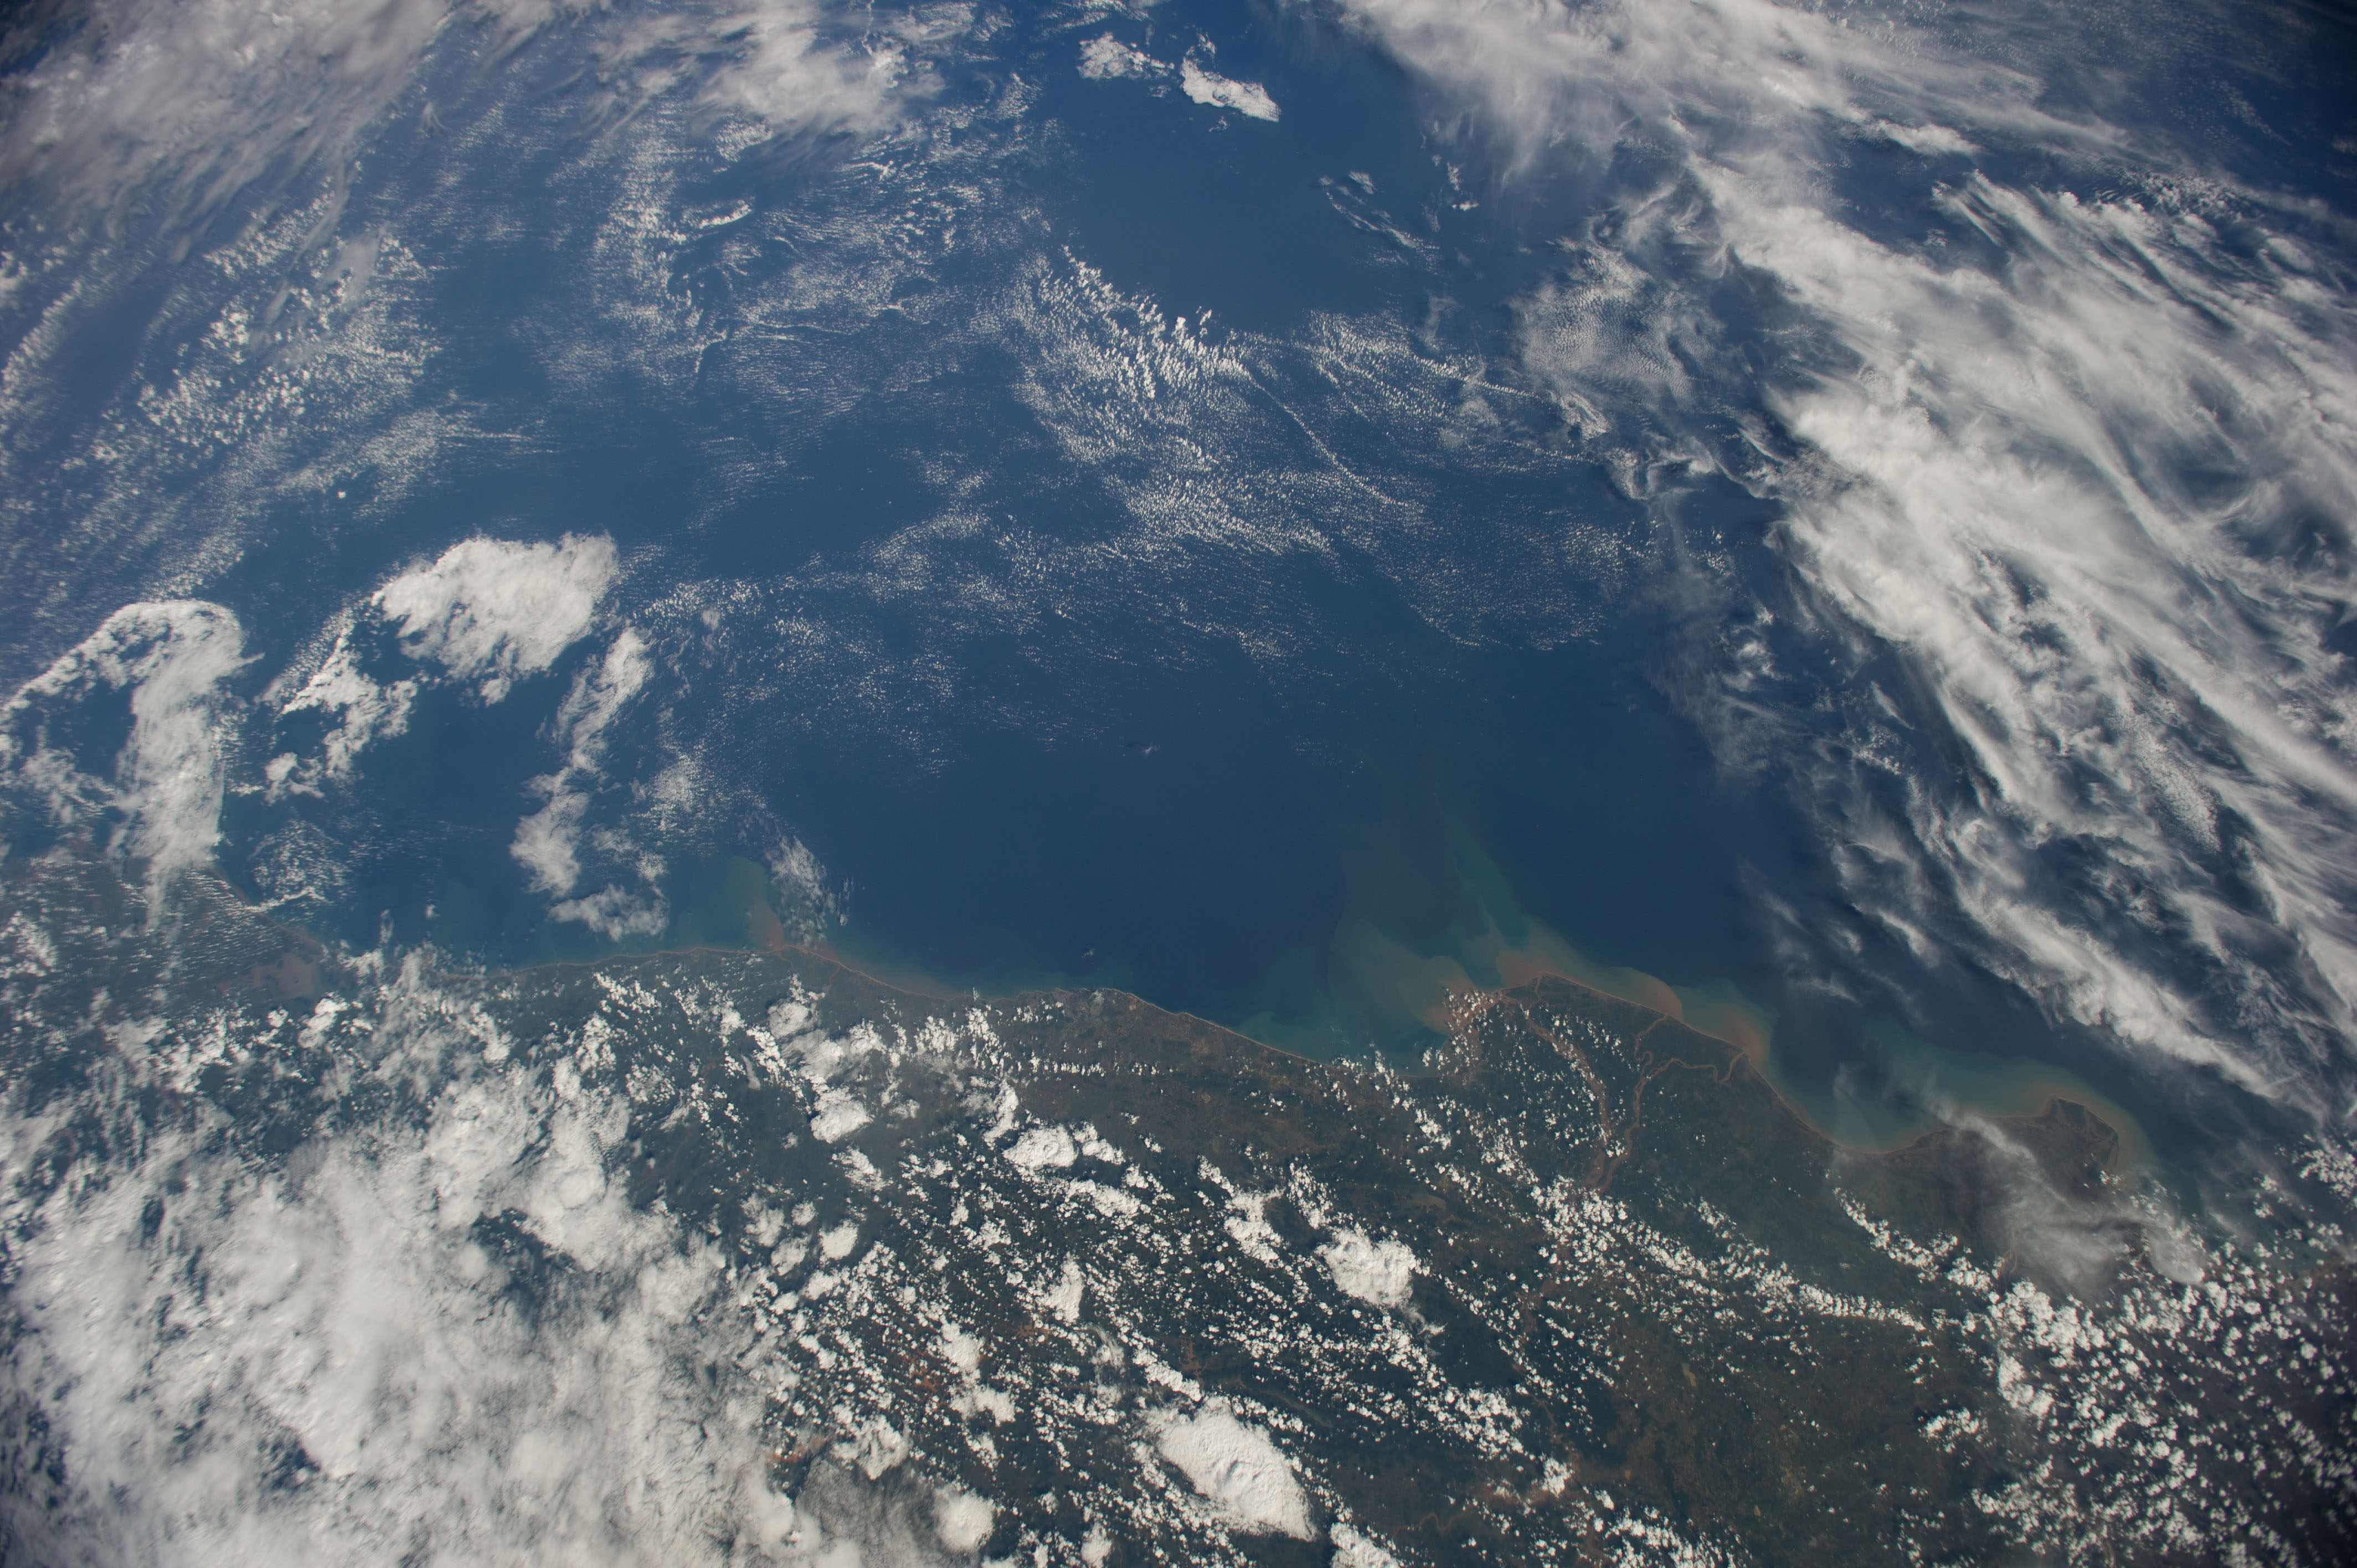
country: INDIA
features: BAY OF BENGAL, COAST OF INDIA
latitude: 17.1
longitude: 83.5
